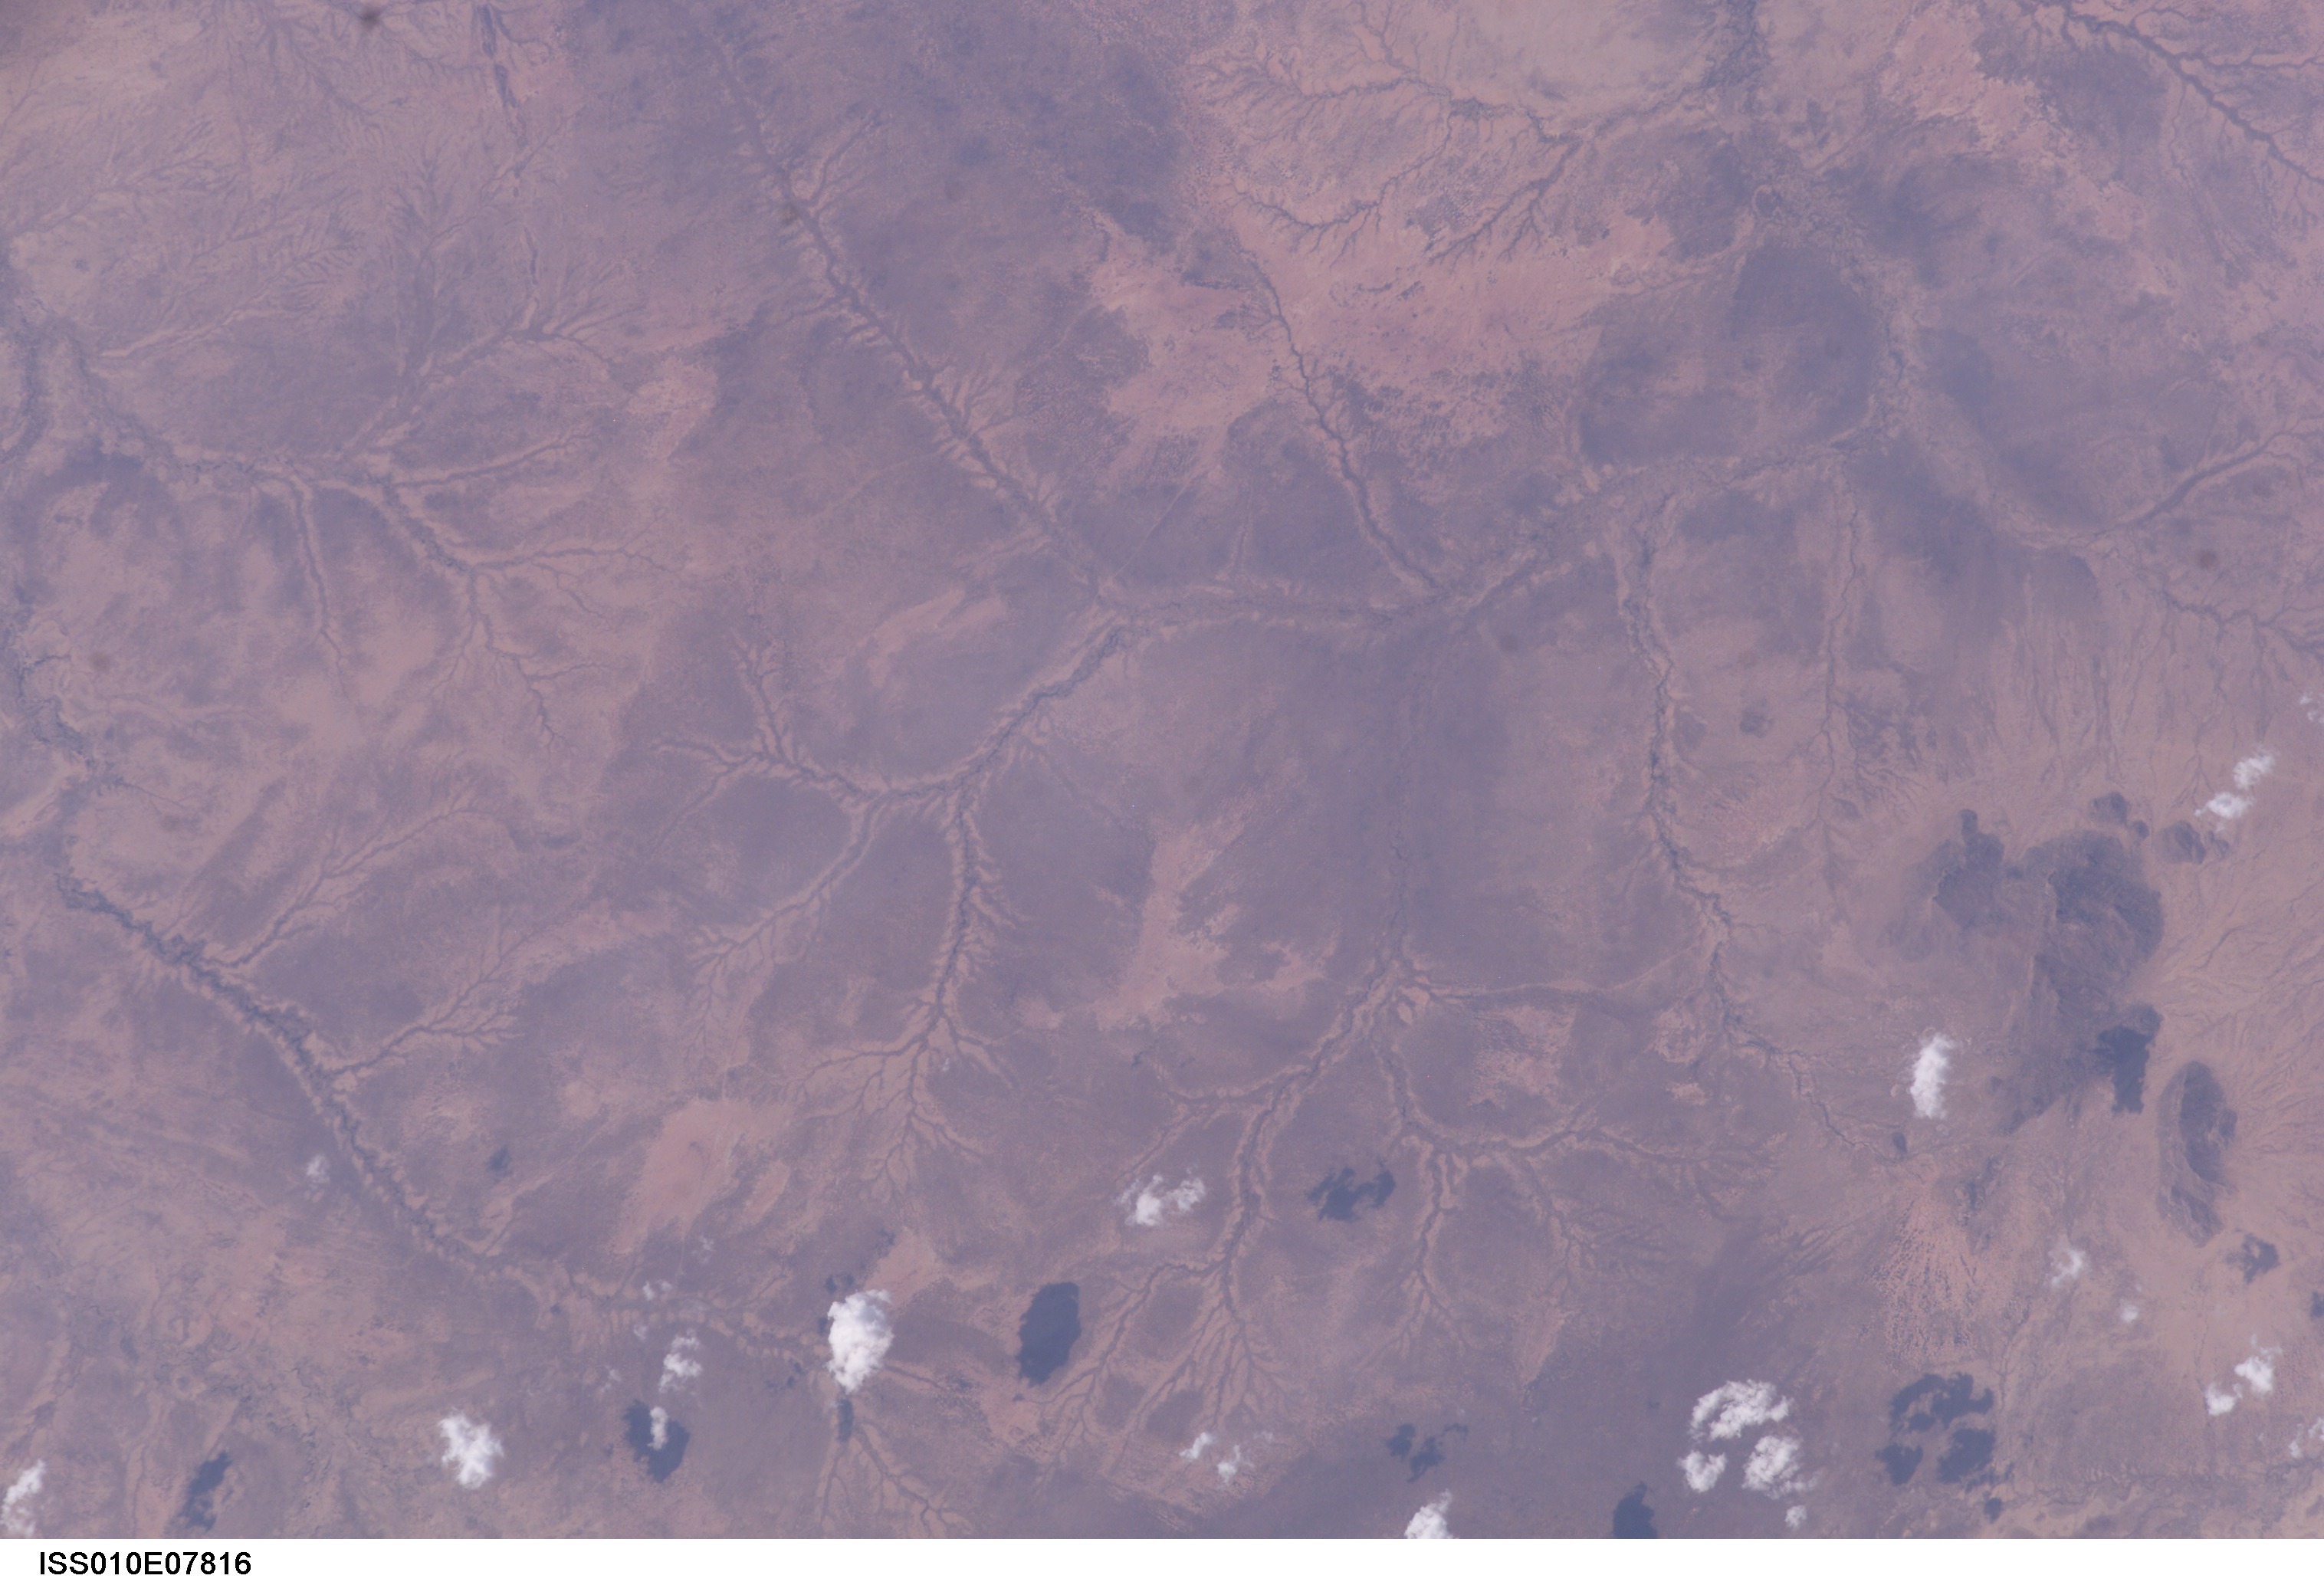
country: CHAD
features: INSELBERG, DOULMIO DR.
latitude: 12.3
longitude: 18.2
